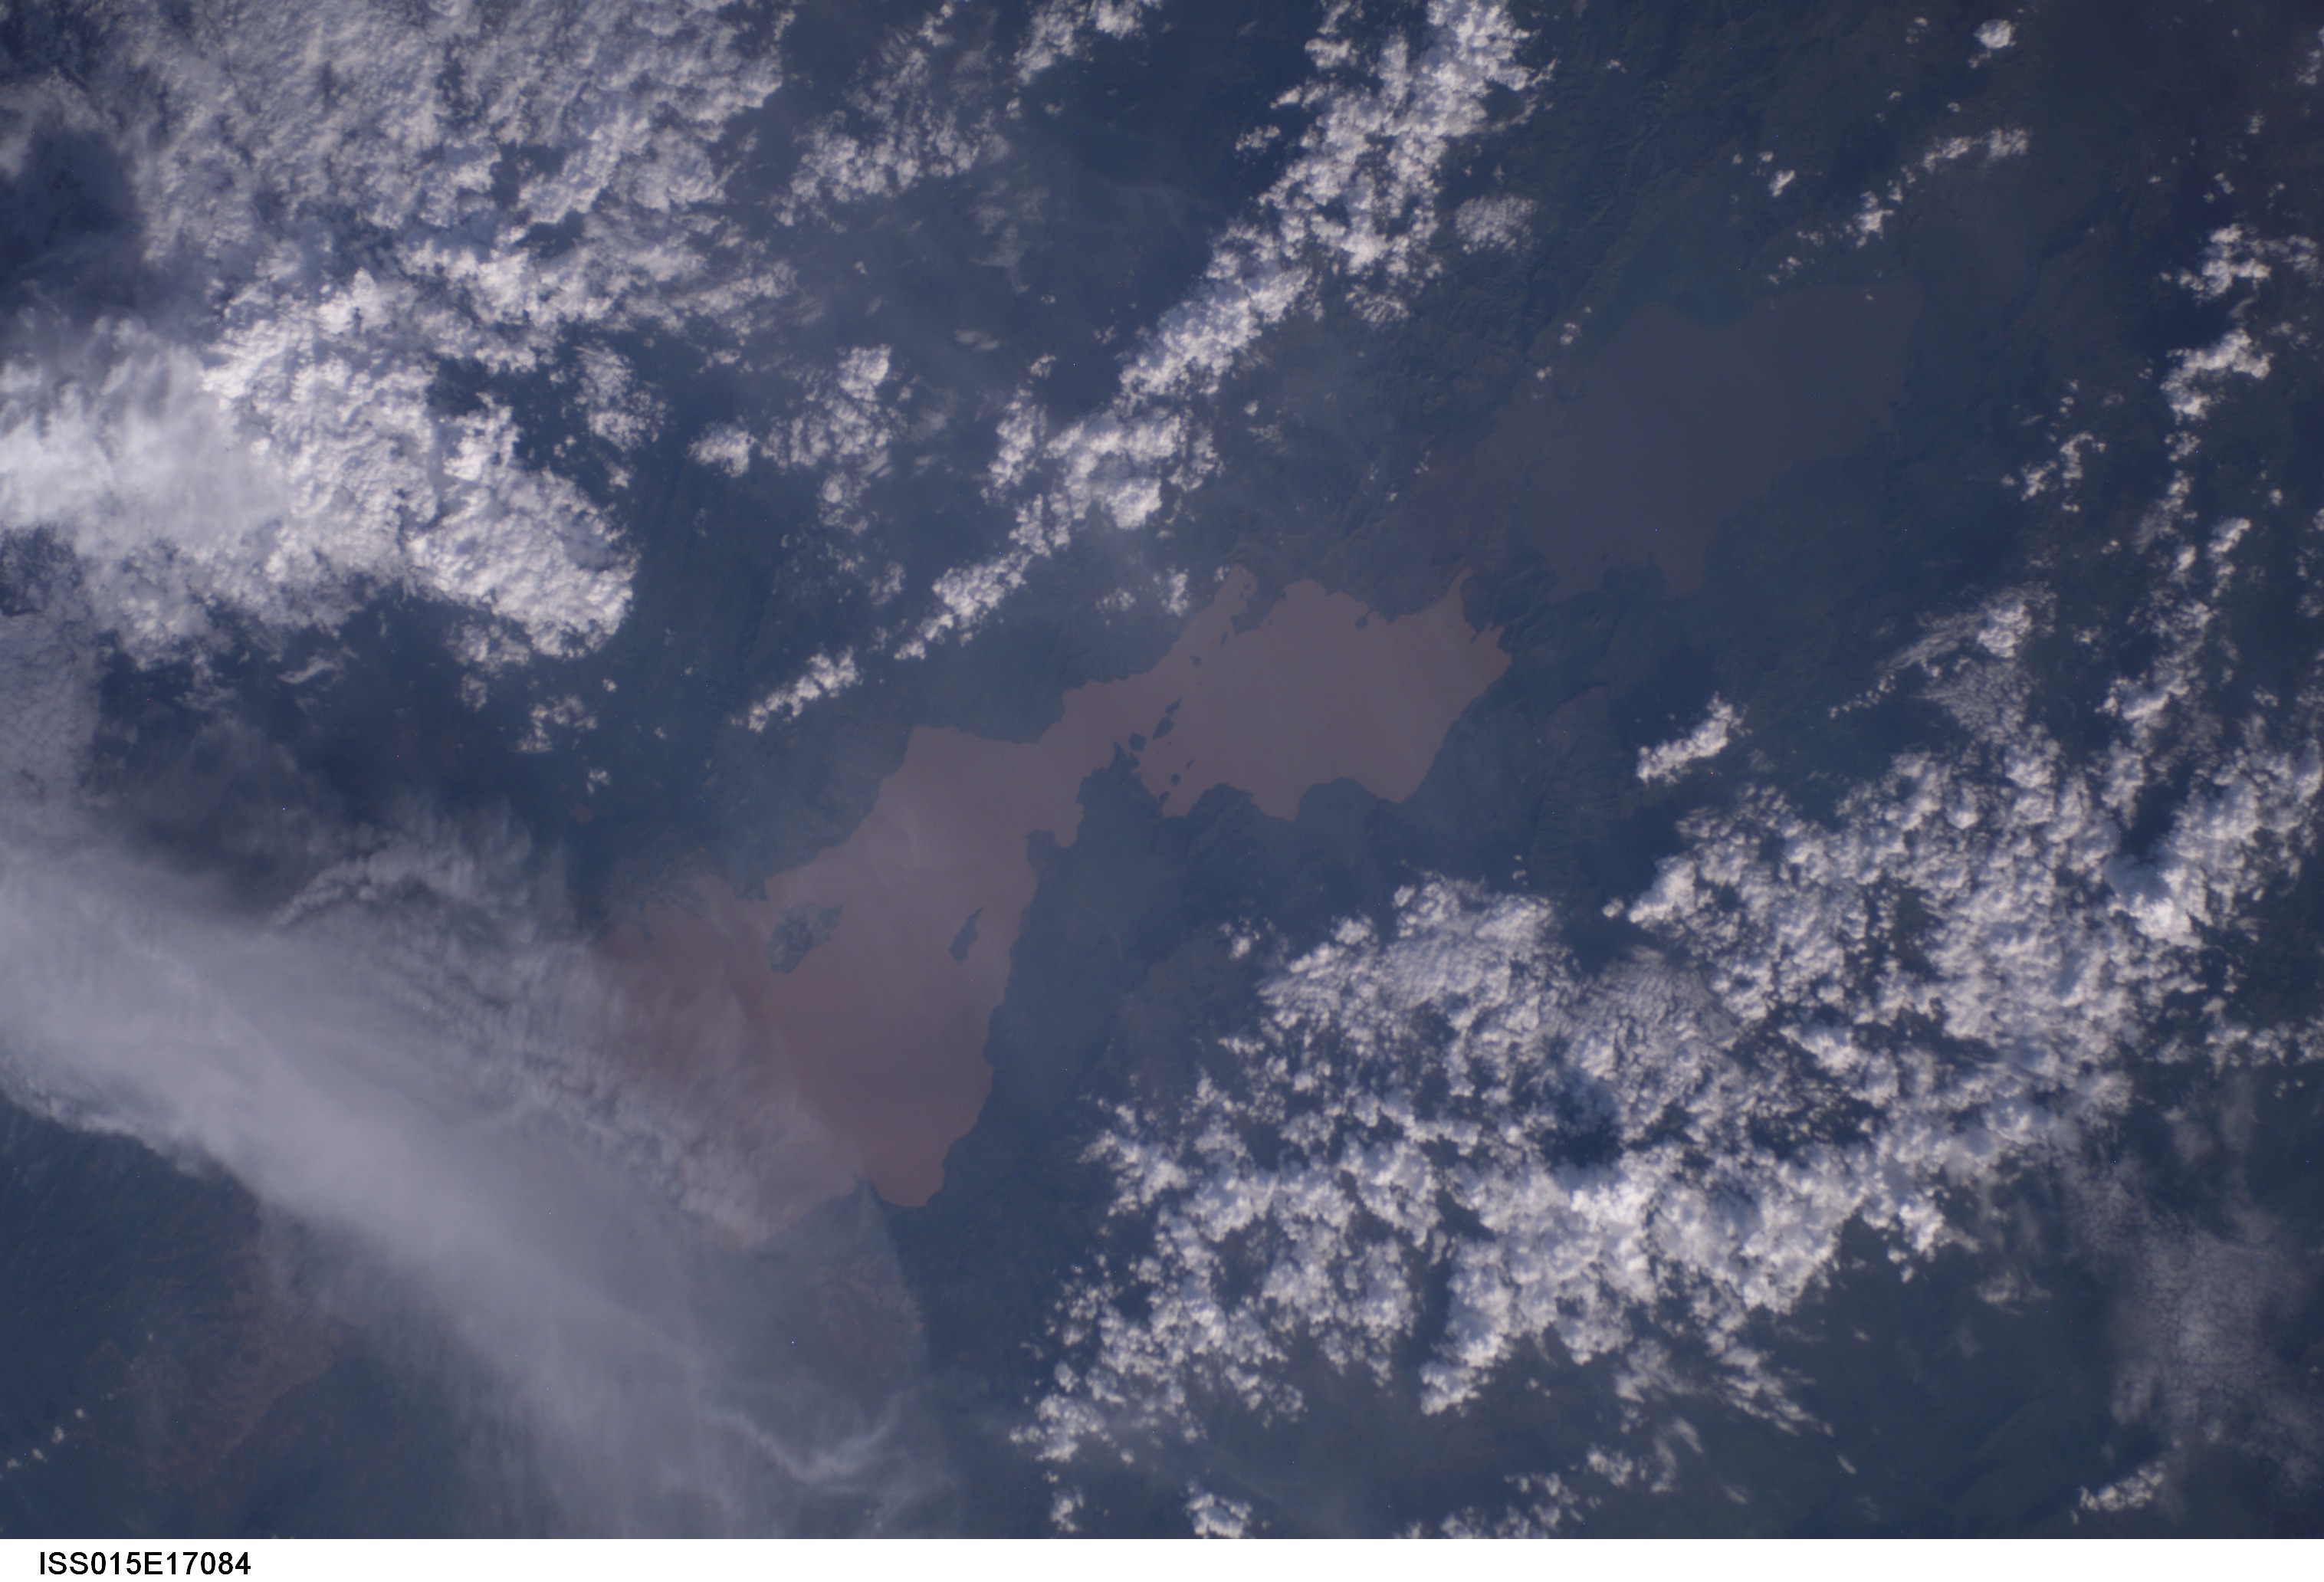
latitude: 6.0
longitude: 37.5
